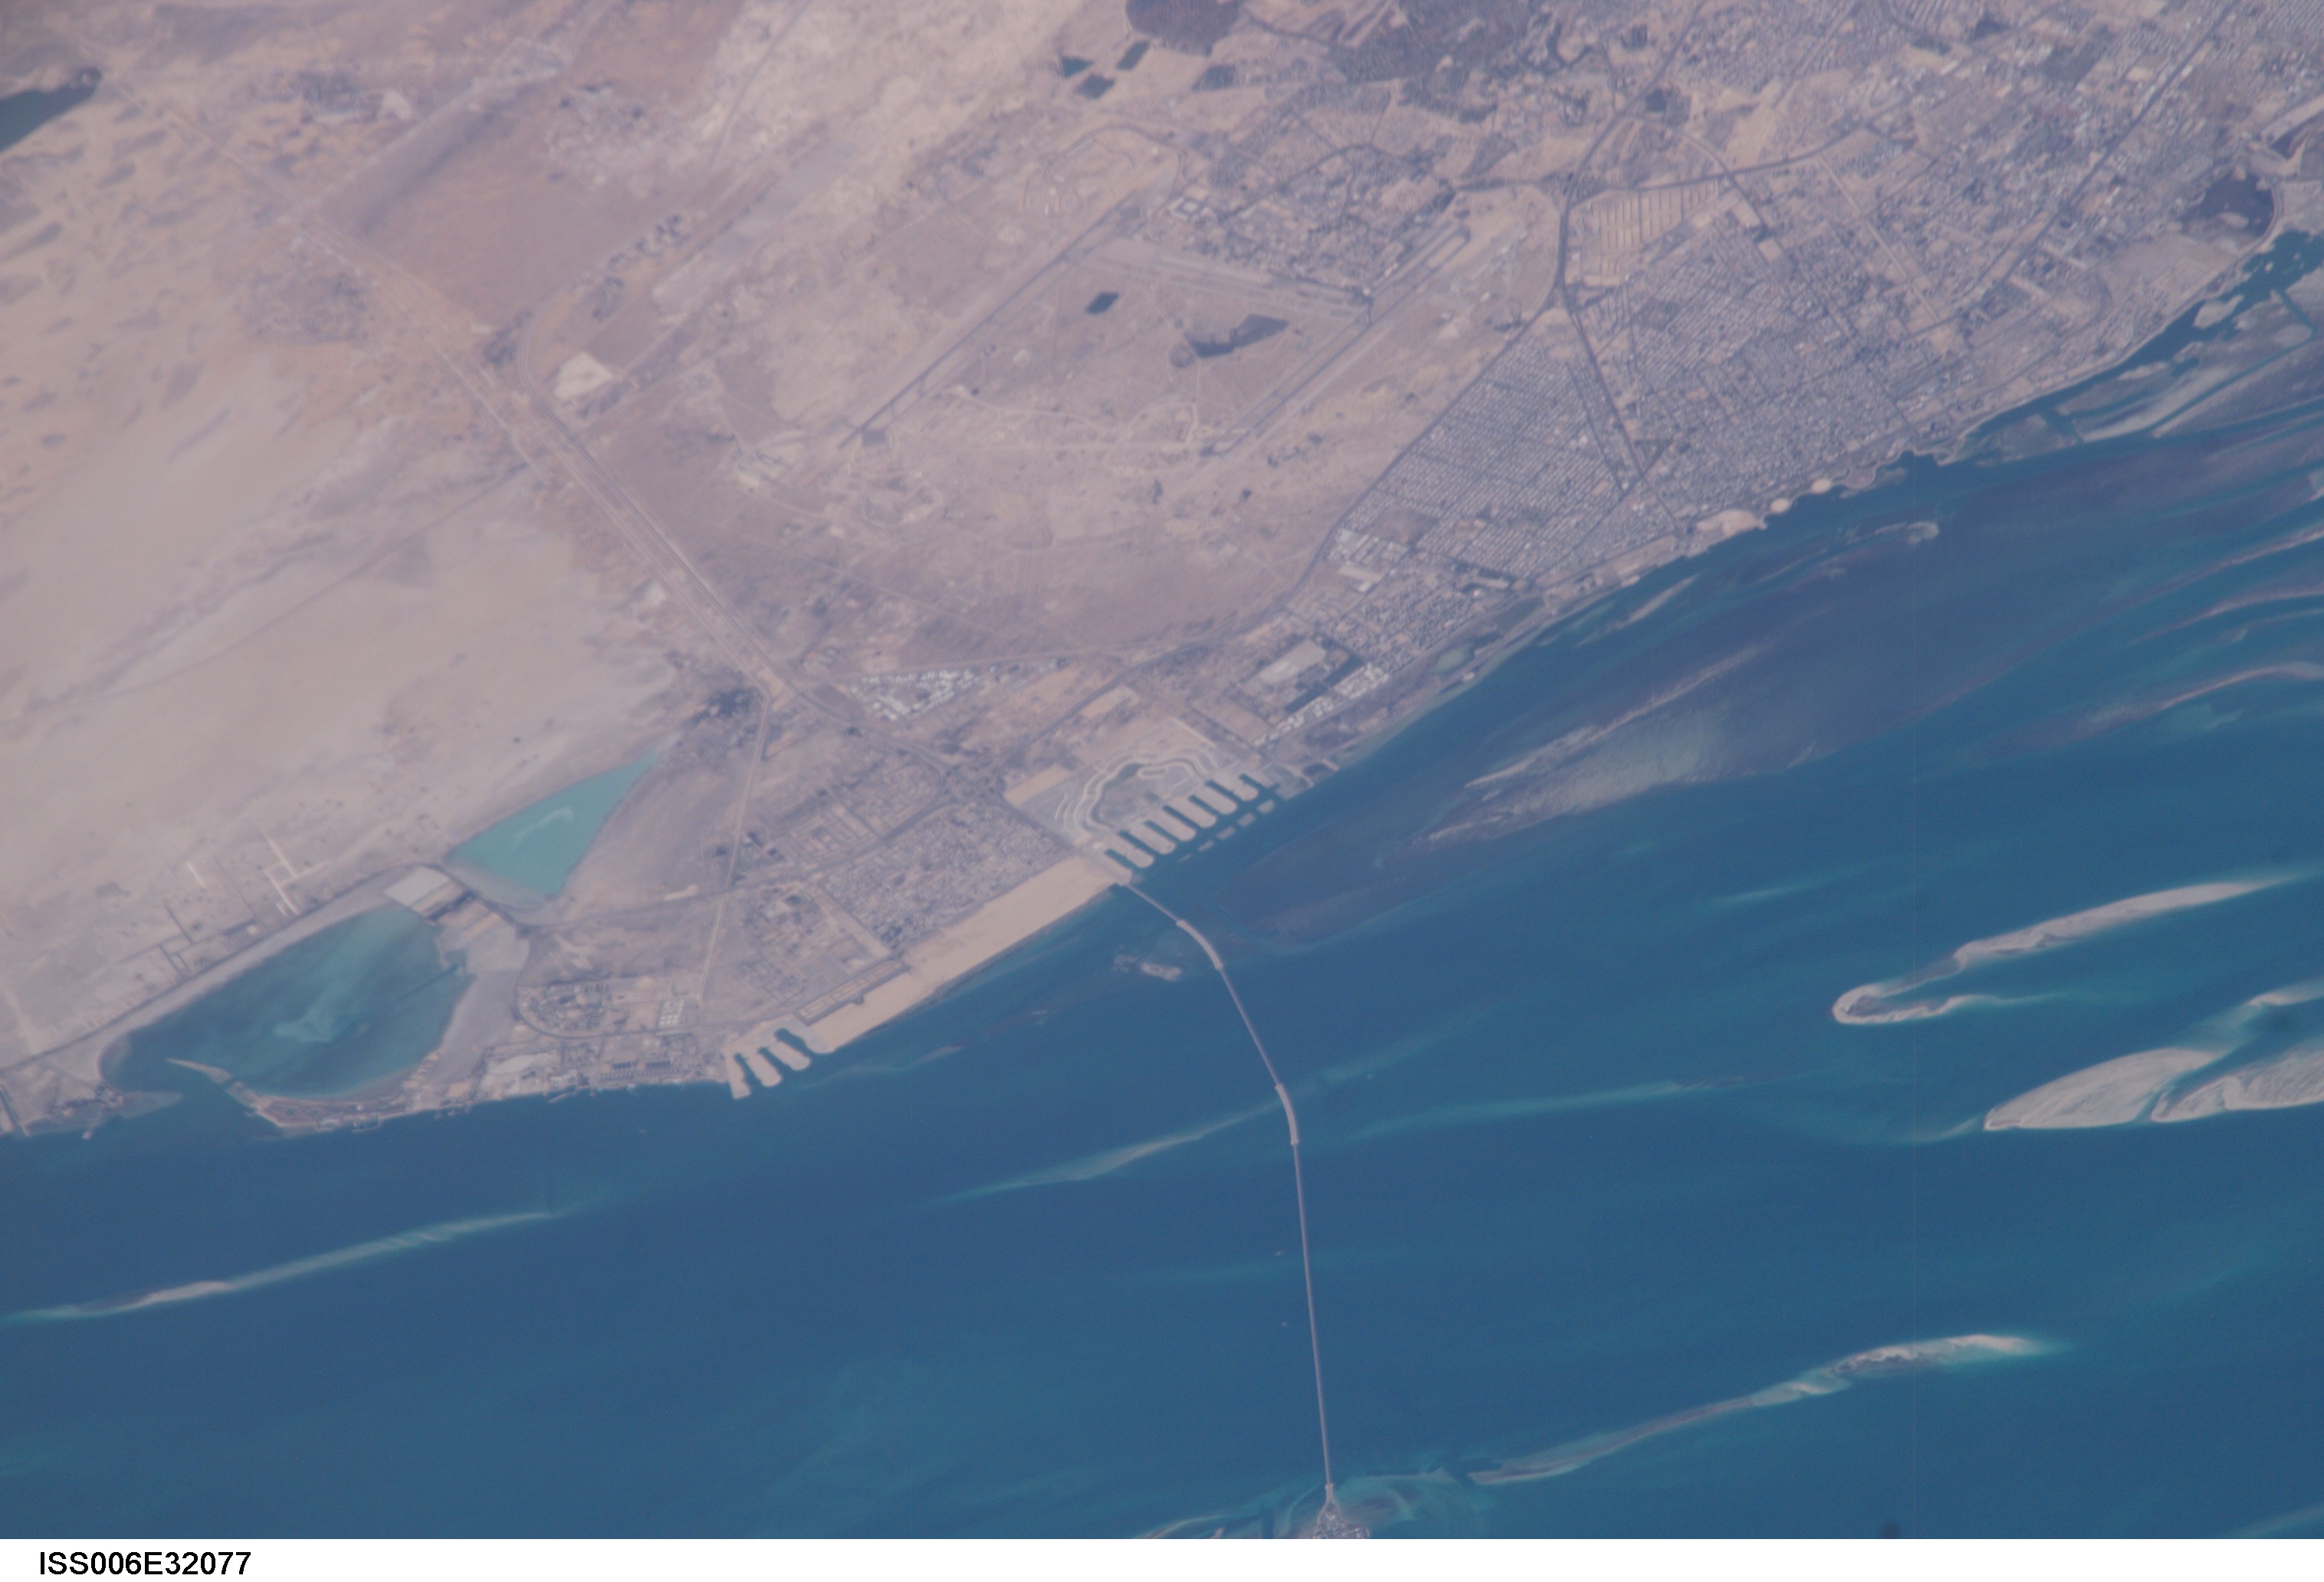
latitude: 26.0
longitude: 50.0
